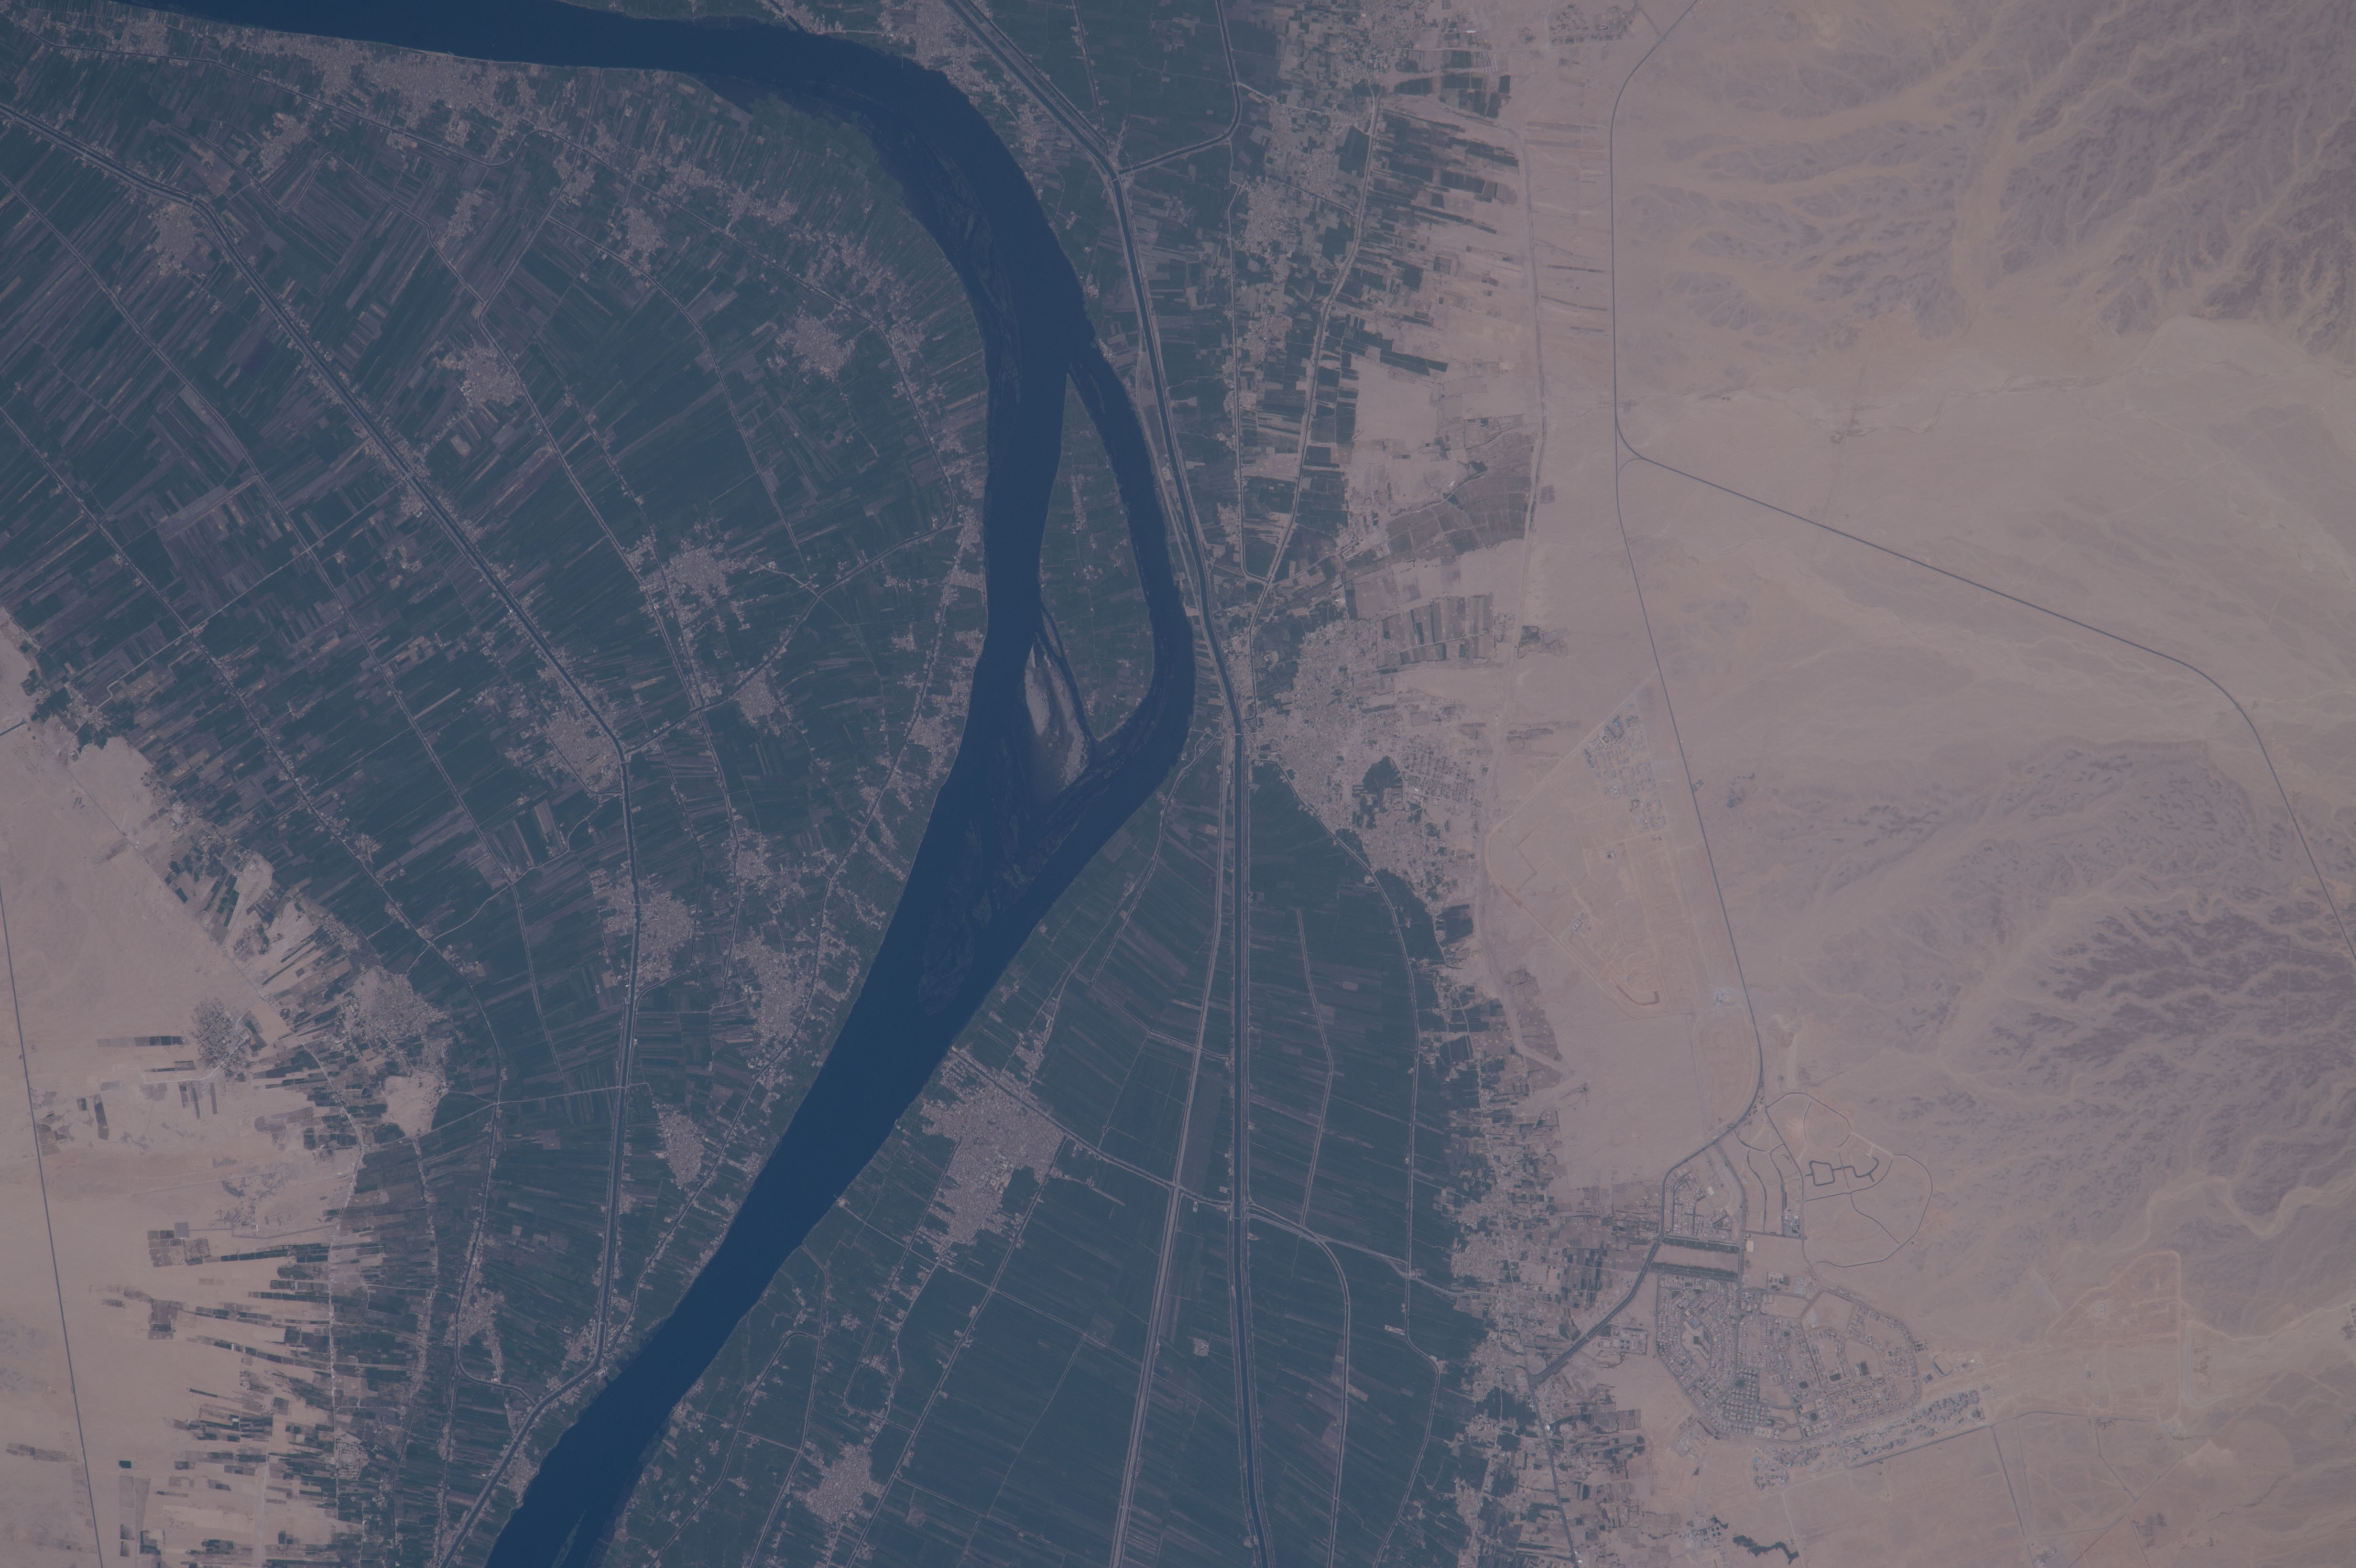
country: EGYPT
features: NILE RIVER, QENA, EASTERN DESERT, NAGAA QAMULA AL HAYT, KHOZAM, AL ASH SHI, NAGAA ISMANT AL KABIRAH, NAGAA AL QARYAH
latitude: 25.8
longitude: 32.8
